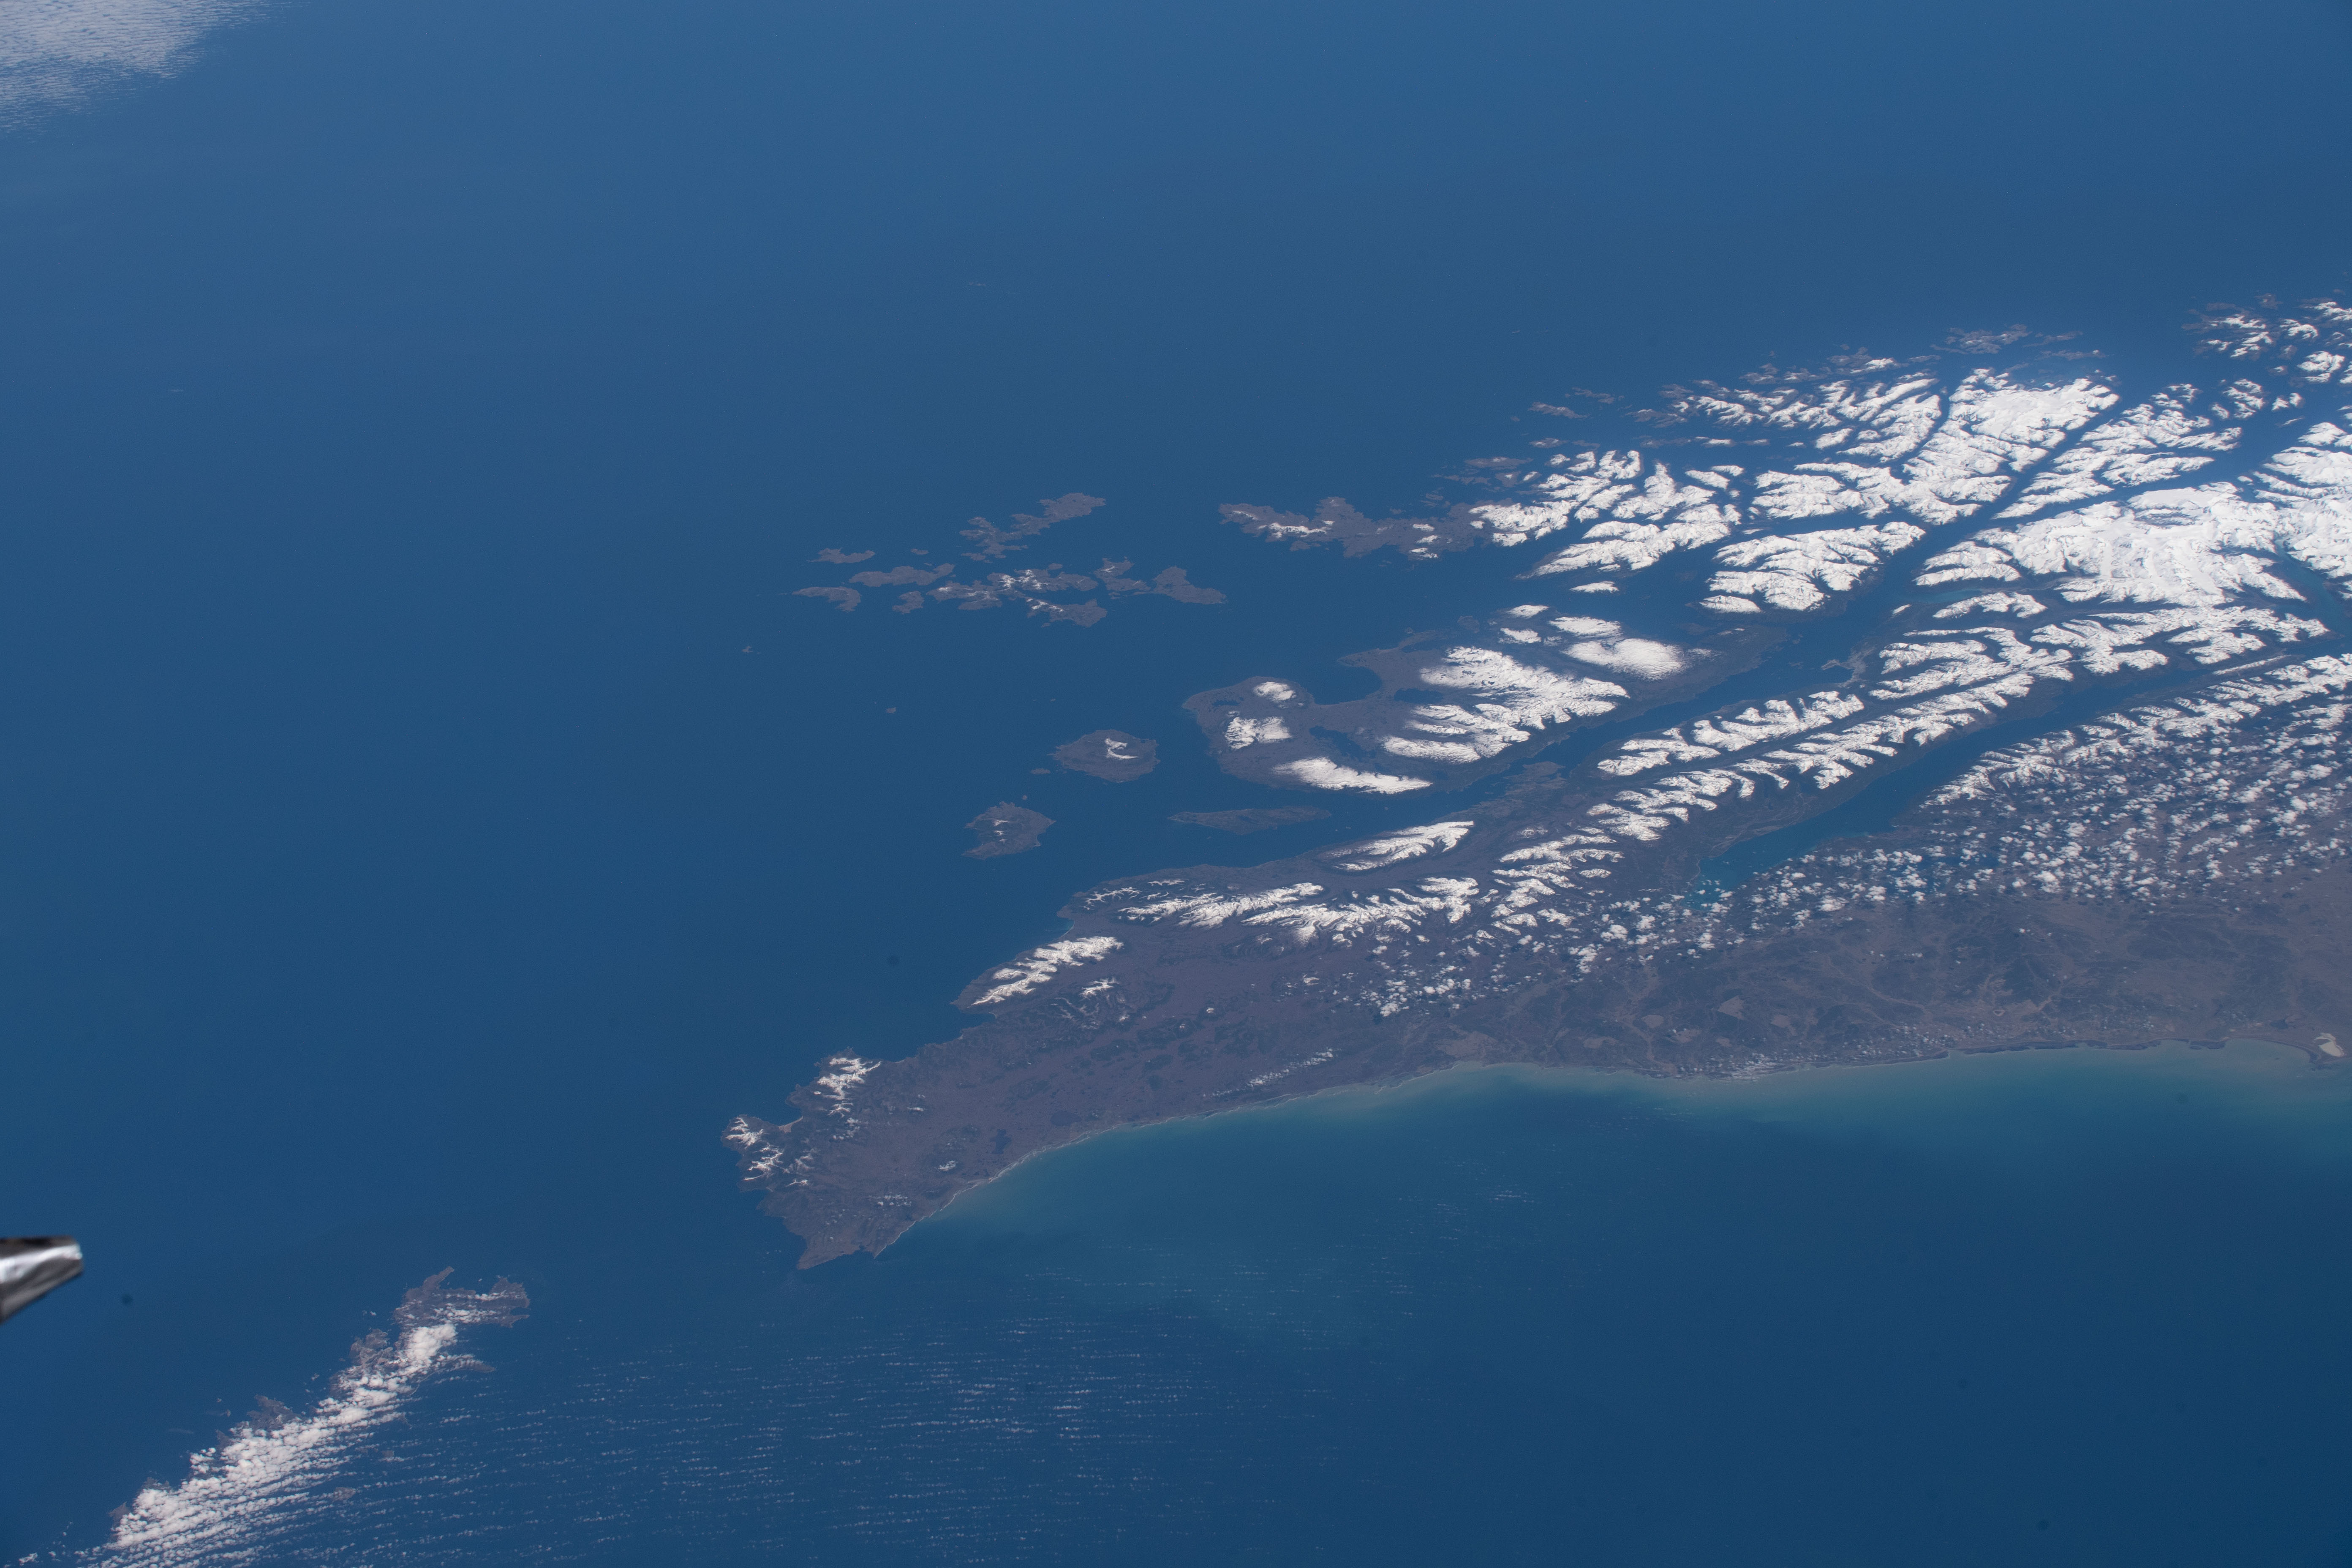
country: CHILE
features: TIERRA DEL FUEGO, MONTE DARWIN, CAMI LAKE, BEAGLE CHANNEL, CABO DE HORNOS NATIONAL PARK
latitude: -55.3
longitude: -67.3
